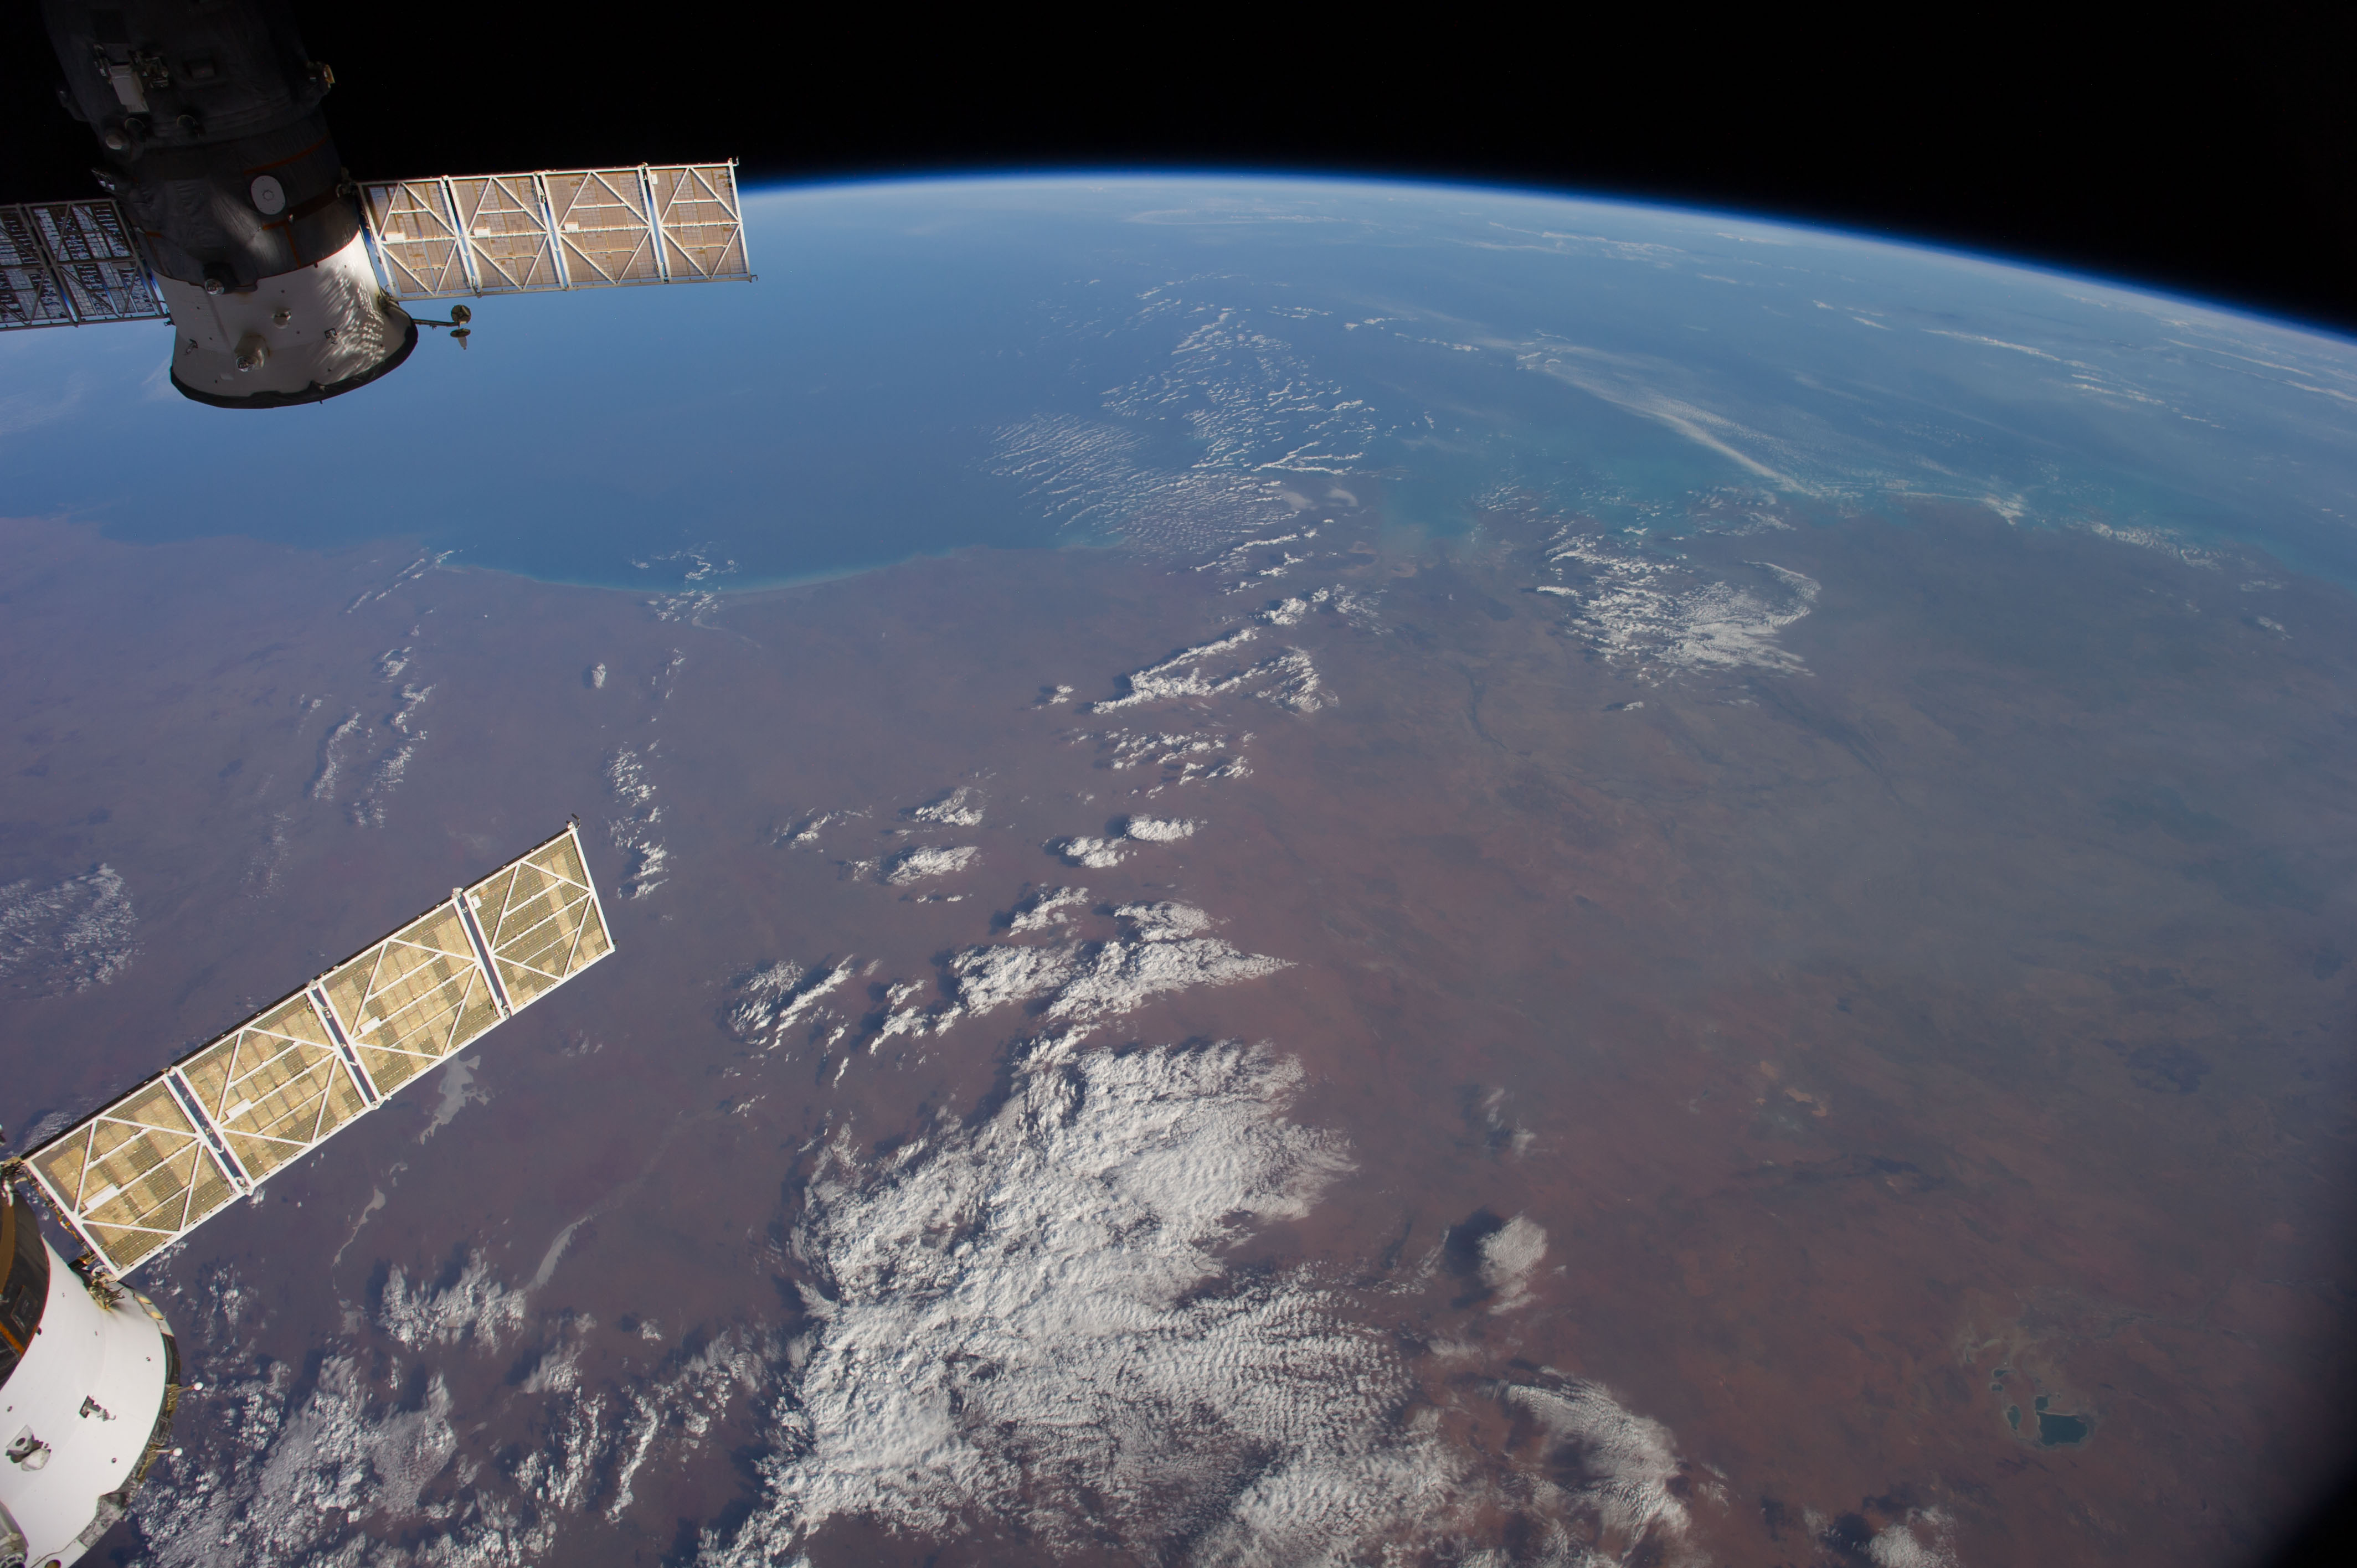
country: AUSTRALIA-WA
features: INDIAN O., KING SOUND, FITZROY R., GASCOYNE R., L. GREGORY, ATMOSPHERIC LIMB
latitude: -19.5
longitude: 123.5
